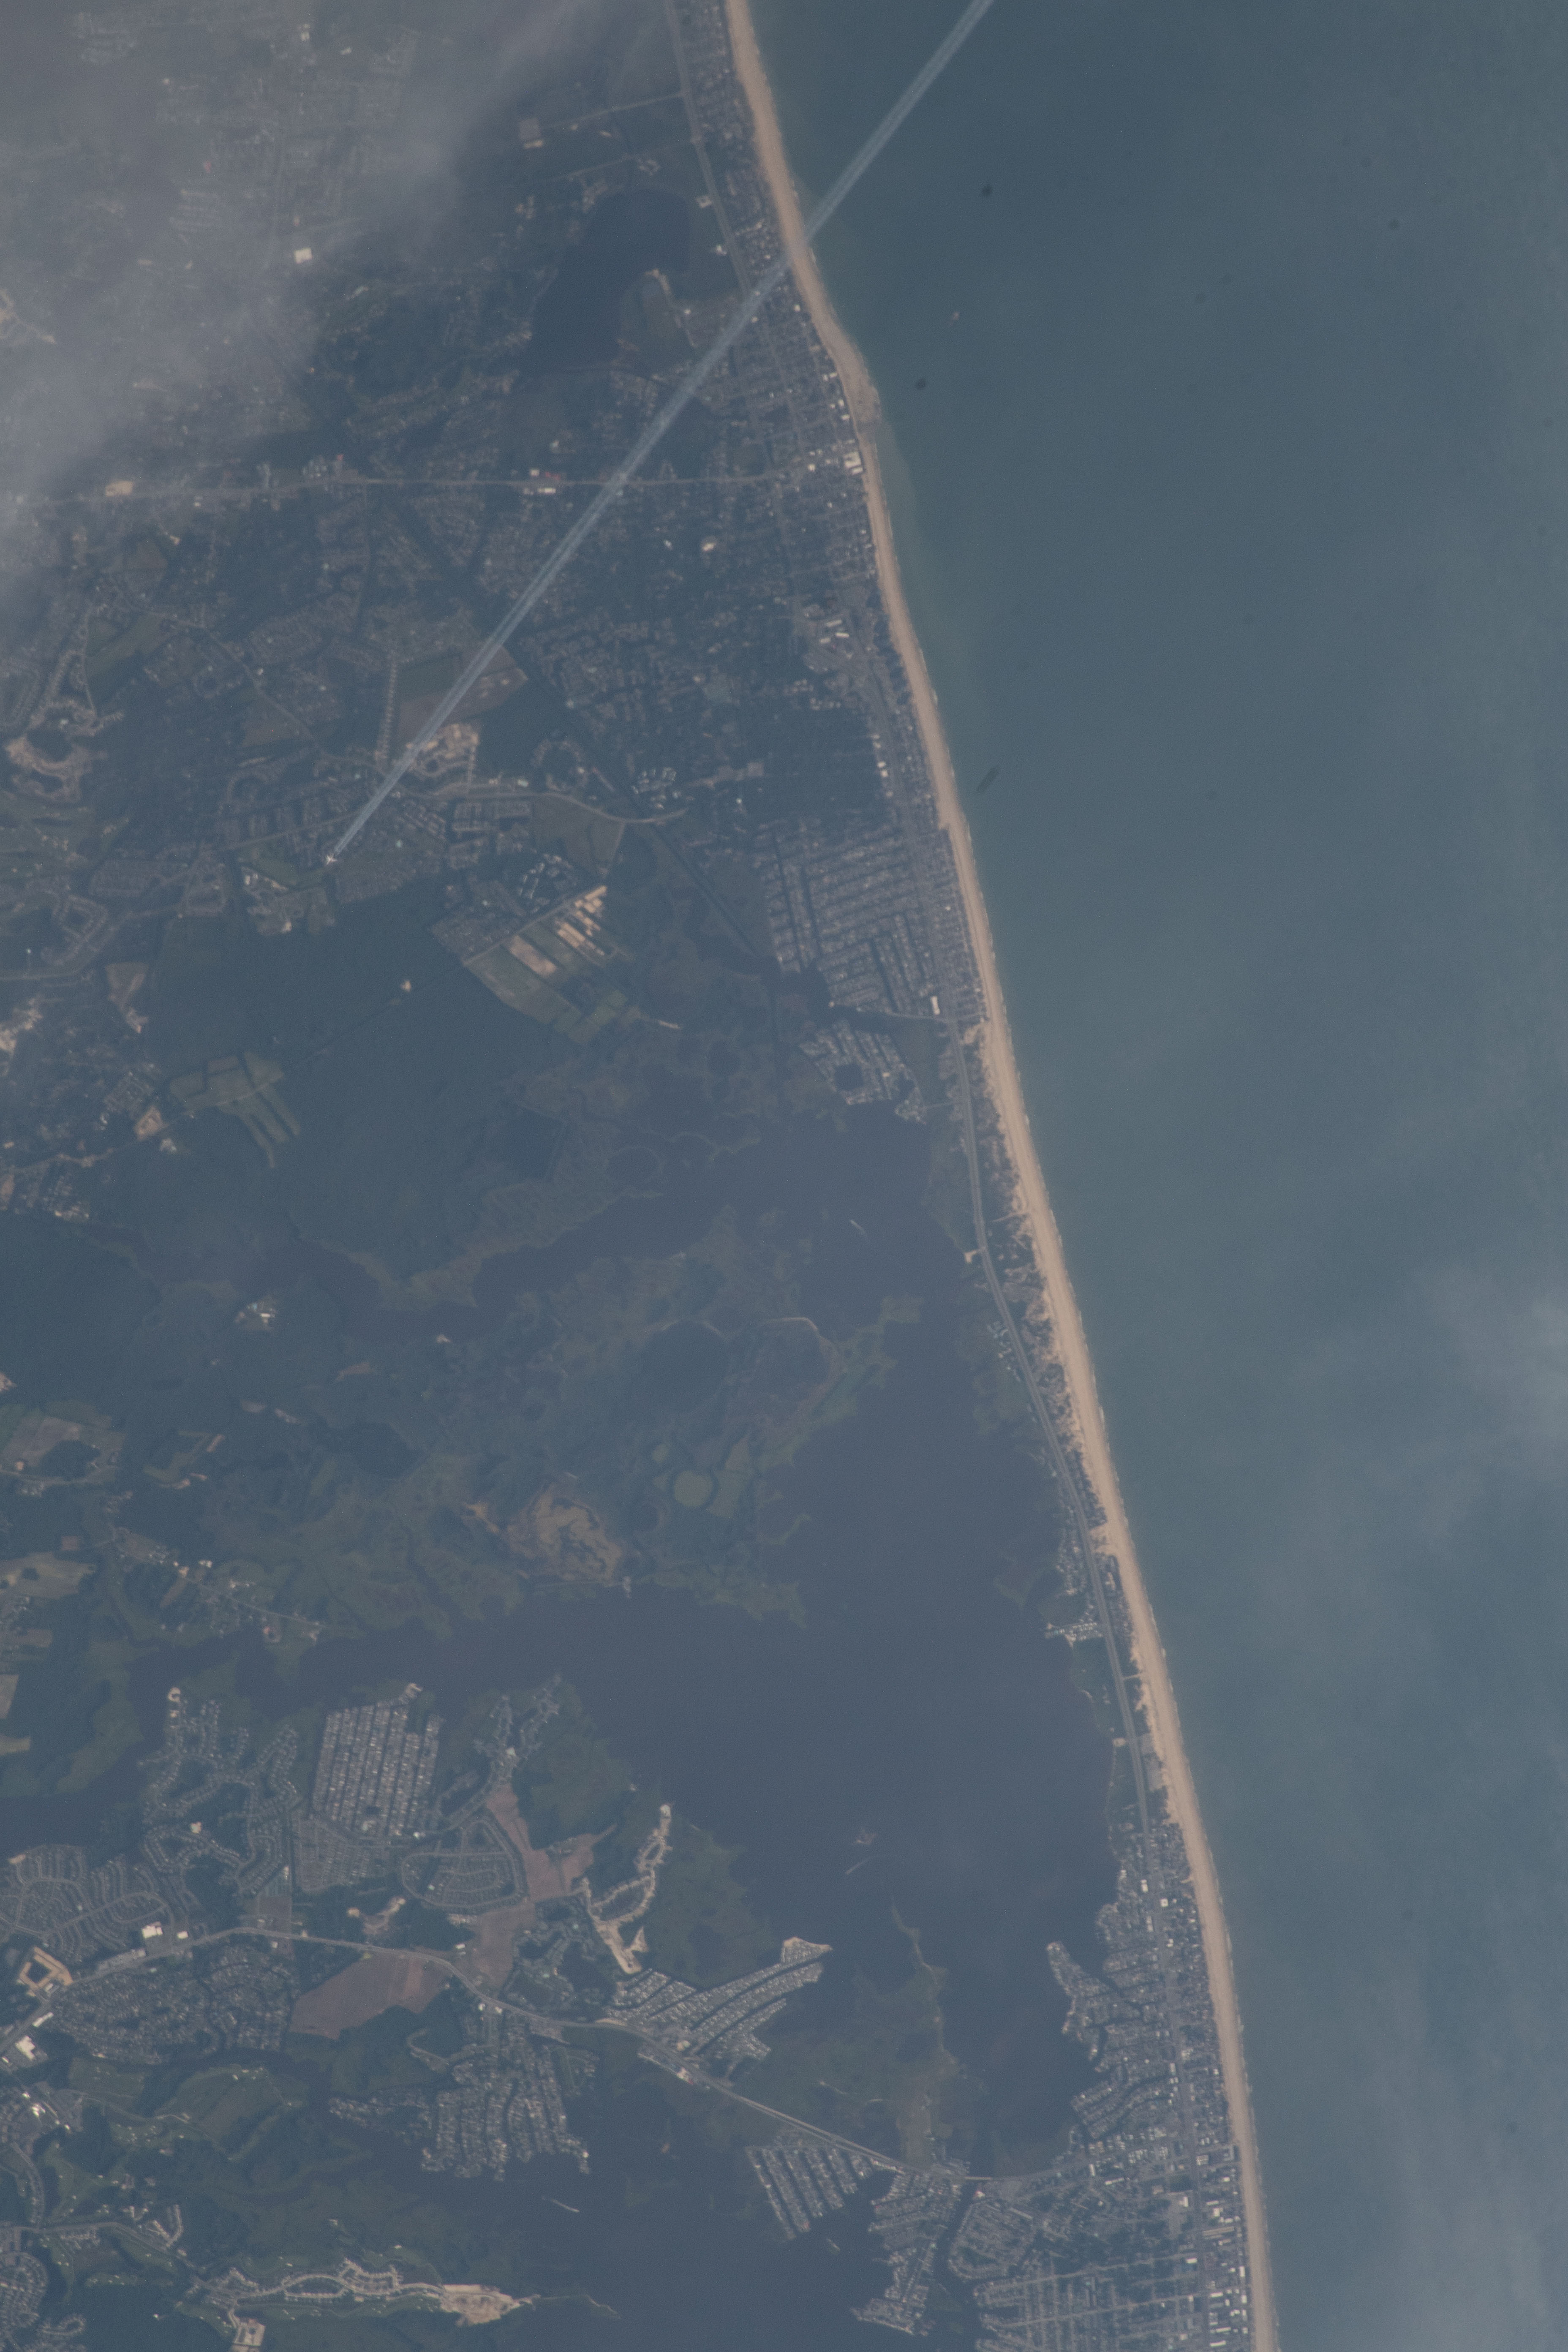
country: USA-MARYLAND
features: ATLANTIC OCEAN, FENWICK ISLAND, LITTLE ASSAWOMAN BAY, SOUTH BETHANY, BETHANY BEACH, JET, CONTRAIL
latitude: 38.5
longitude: -75.1
